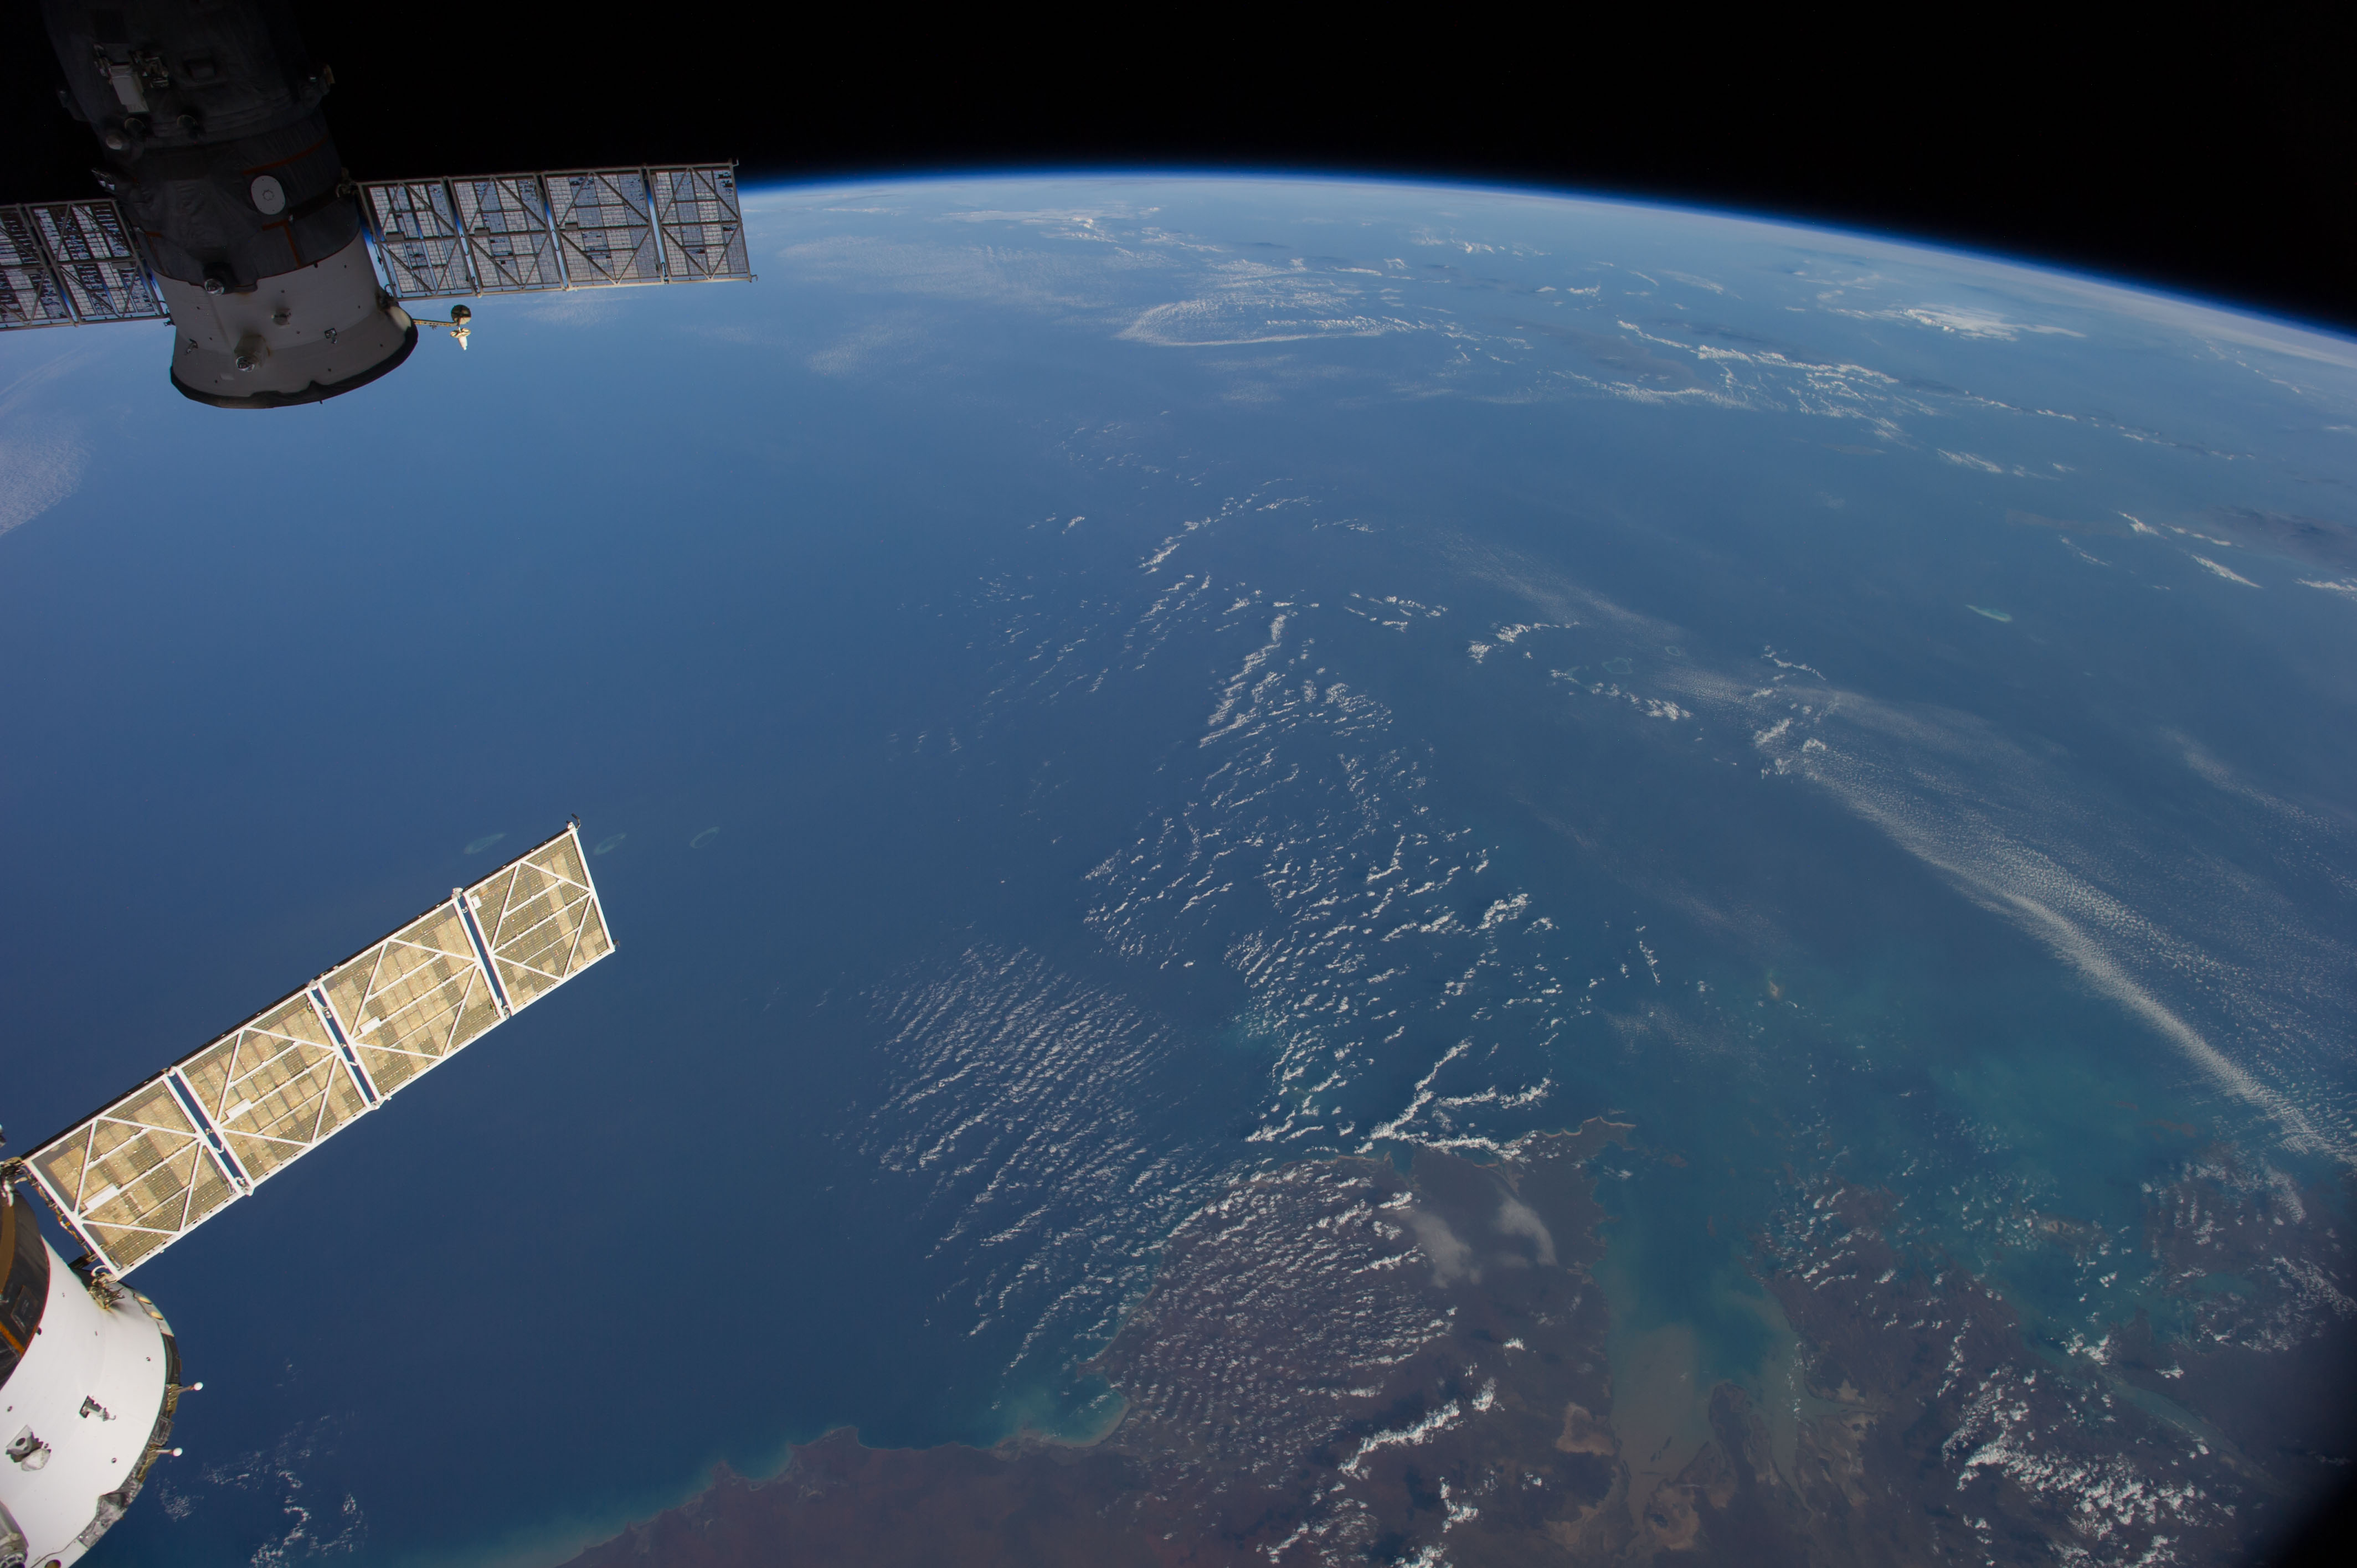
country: AUSTRALIA-WA
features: INDIAN O., KING SOUND, ATMOSPHERIC LIMB
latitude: -16.0
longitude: 121.0
